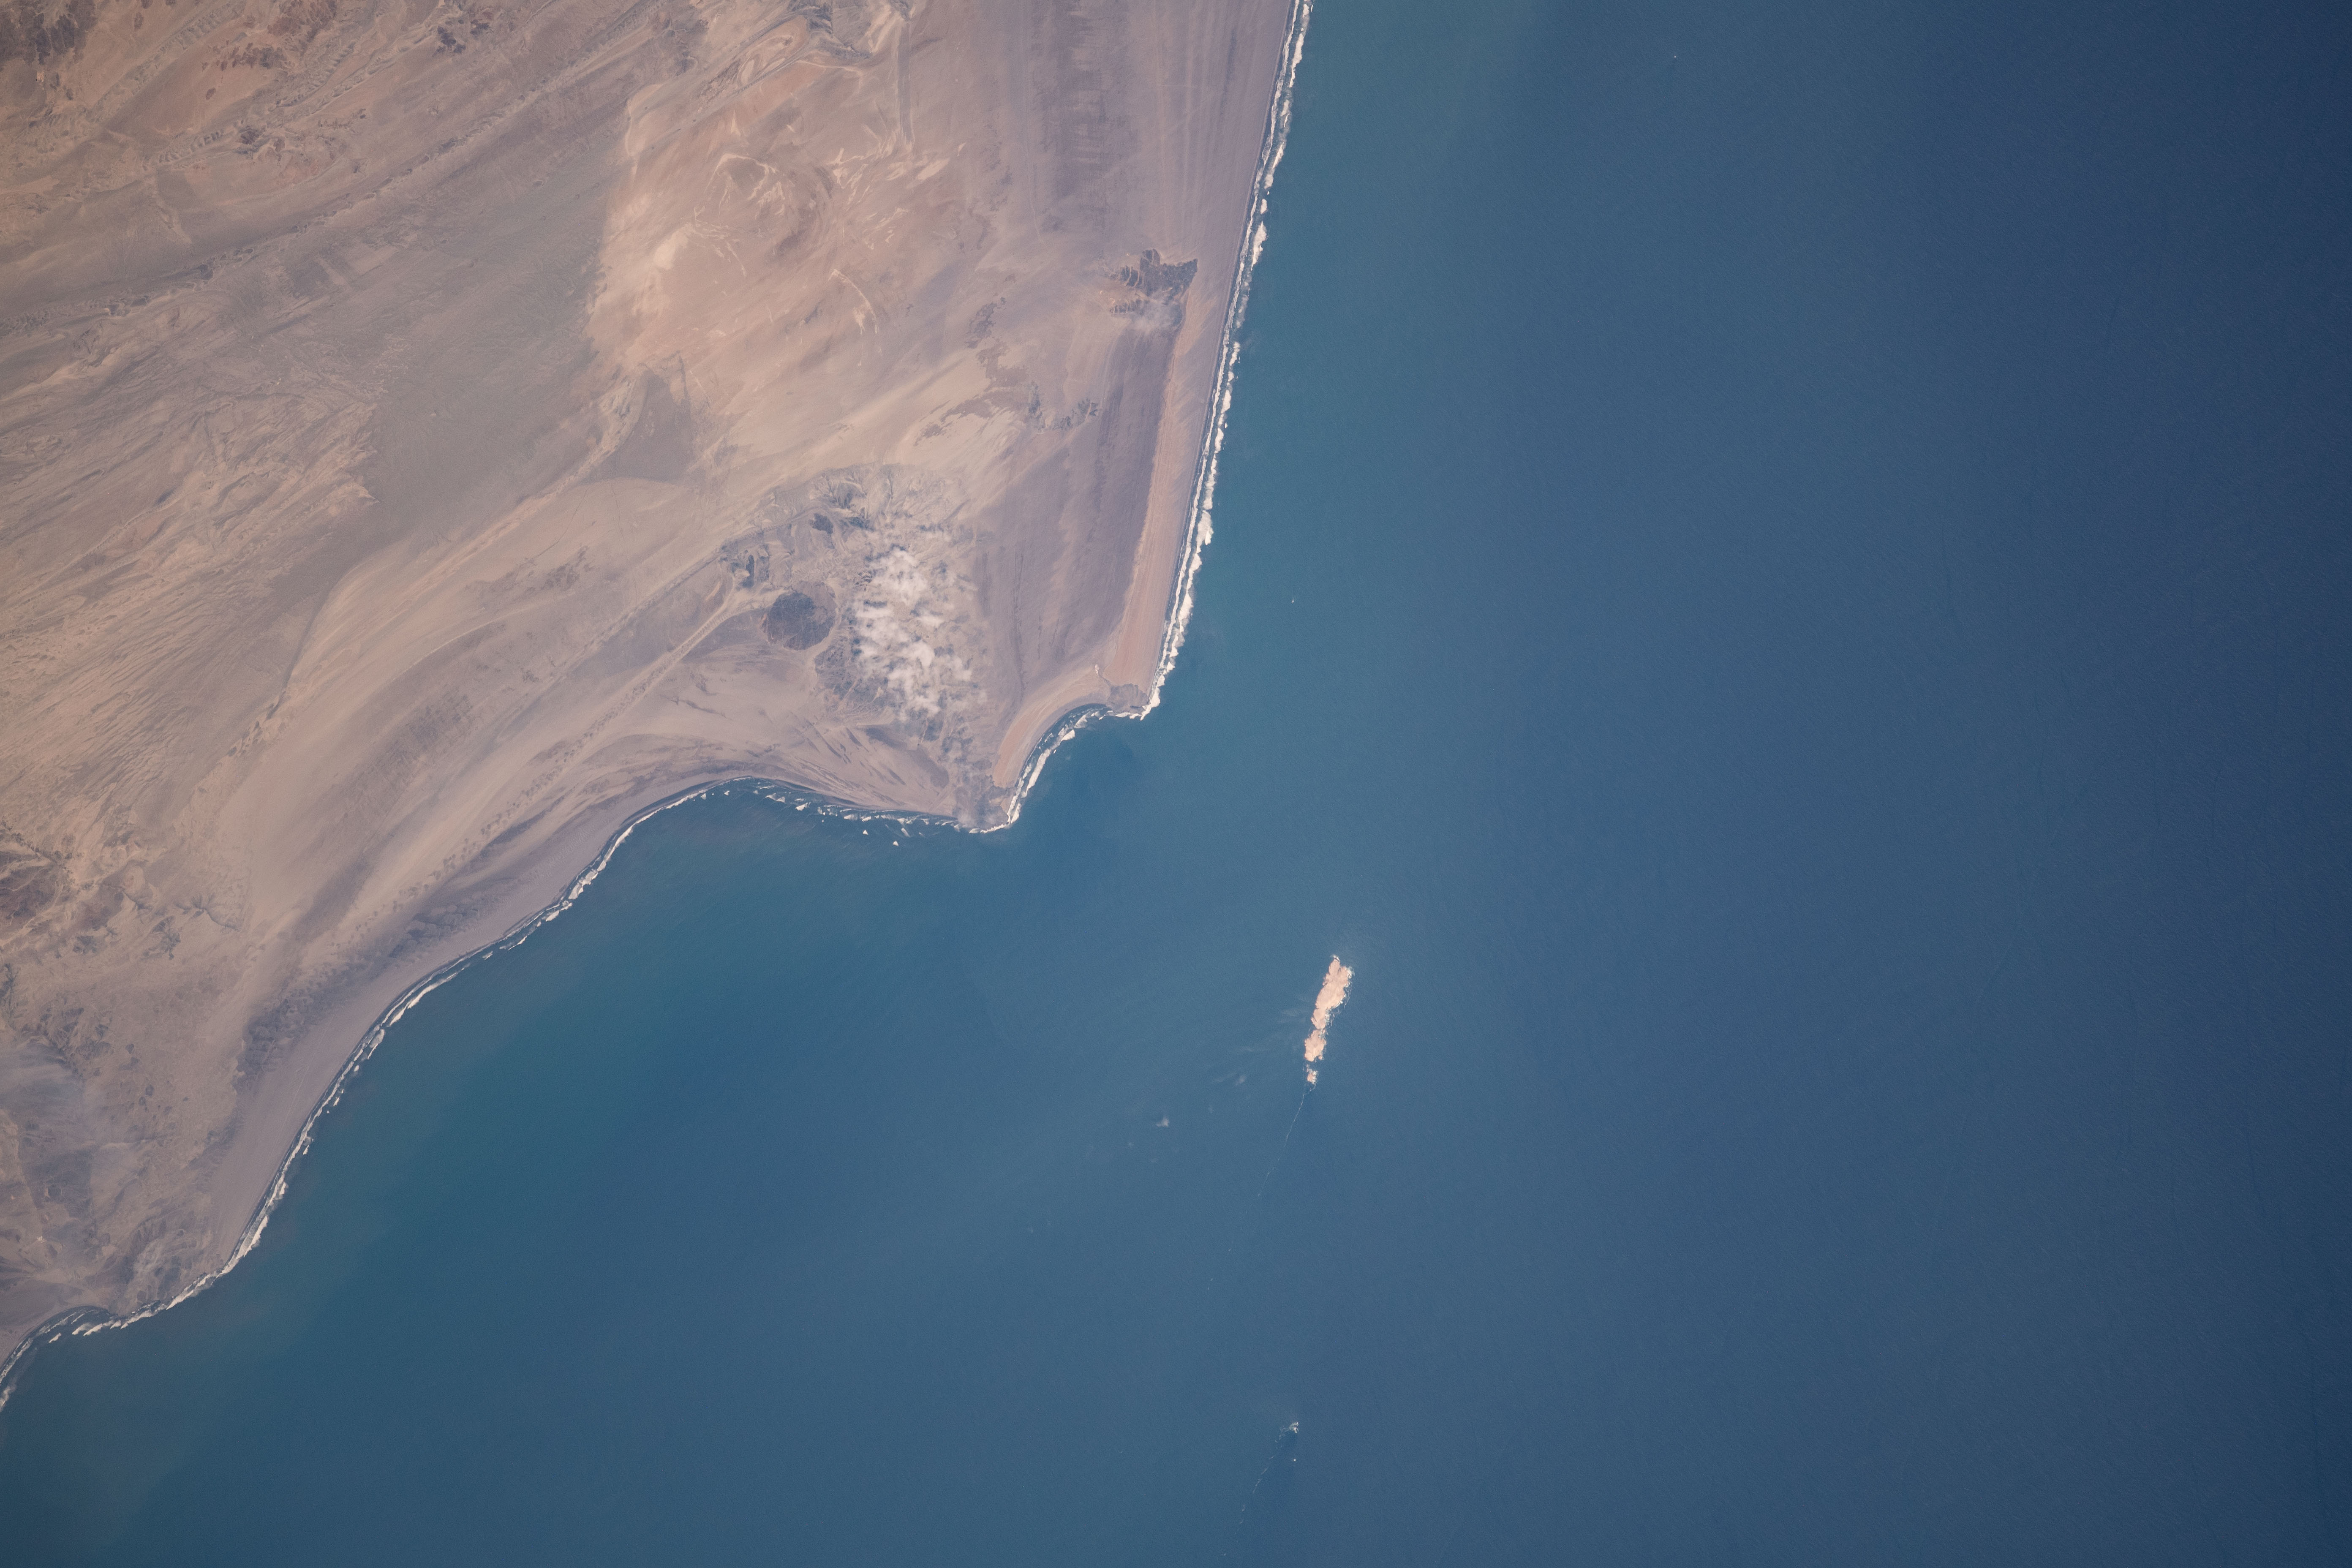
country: PERU
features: COASTLINE
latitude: -8.8
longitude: -78.8
